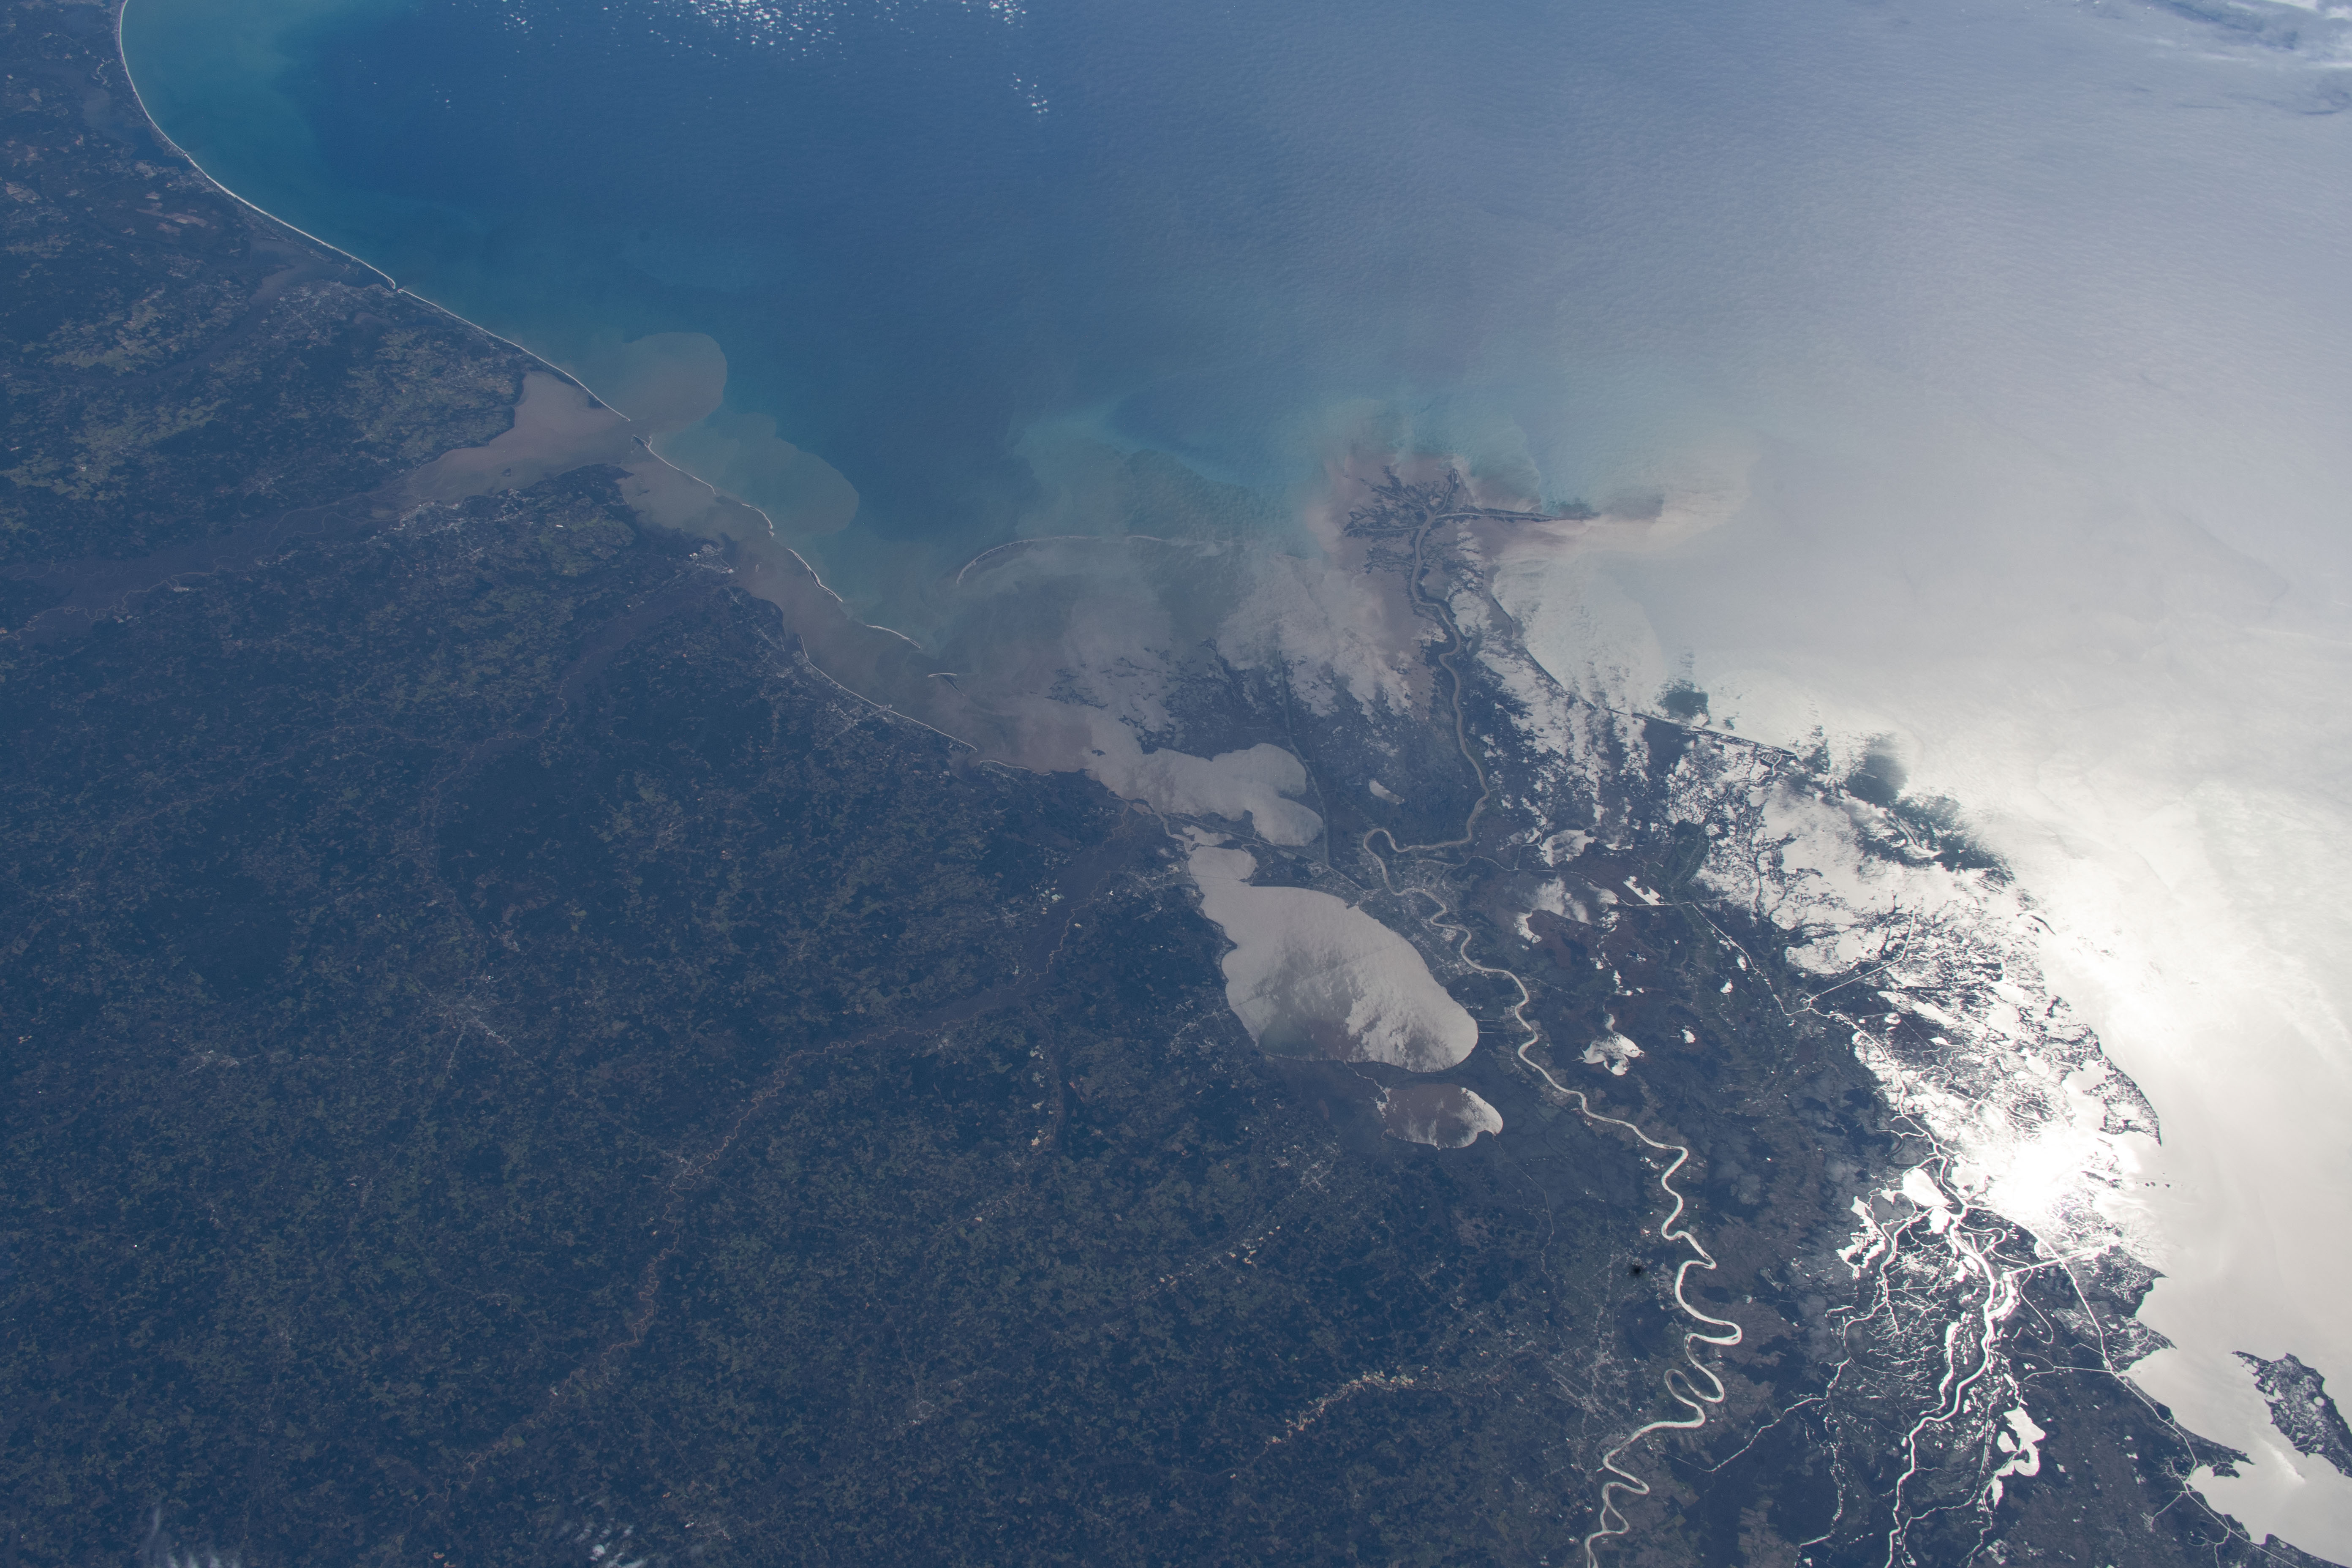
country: USA-LOUISIANA
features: NEW ORLEANS, BATON ROUGE, LAKE PONTCHARTRAIN, GULFPORT, GULF OF MEXICO, CHANDELEUR SOUND, MOBILE, PENSACOLA, PANAMA CITY, TALLAHASSEE
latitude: 30.0
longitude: -89.5
